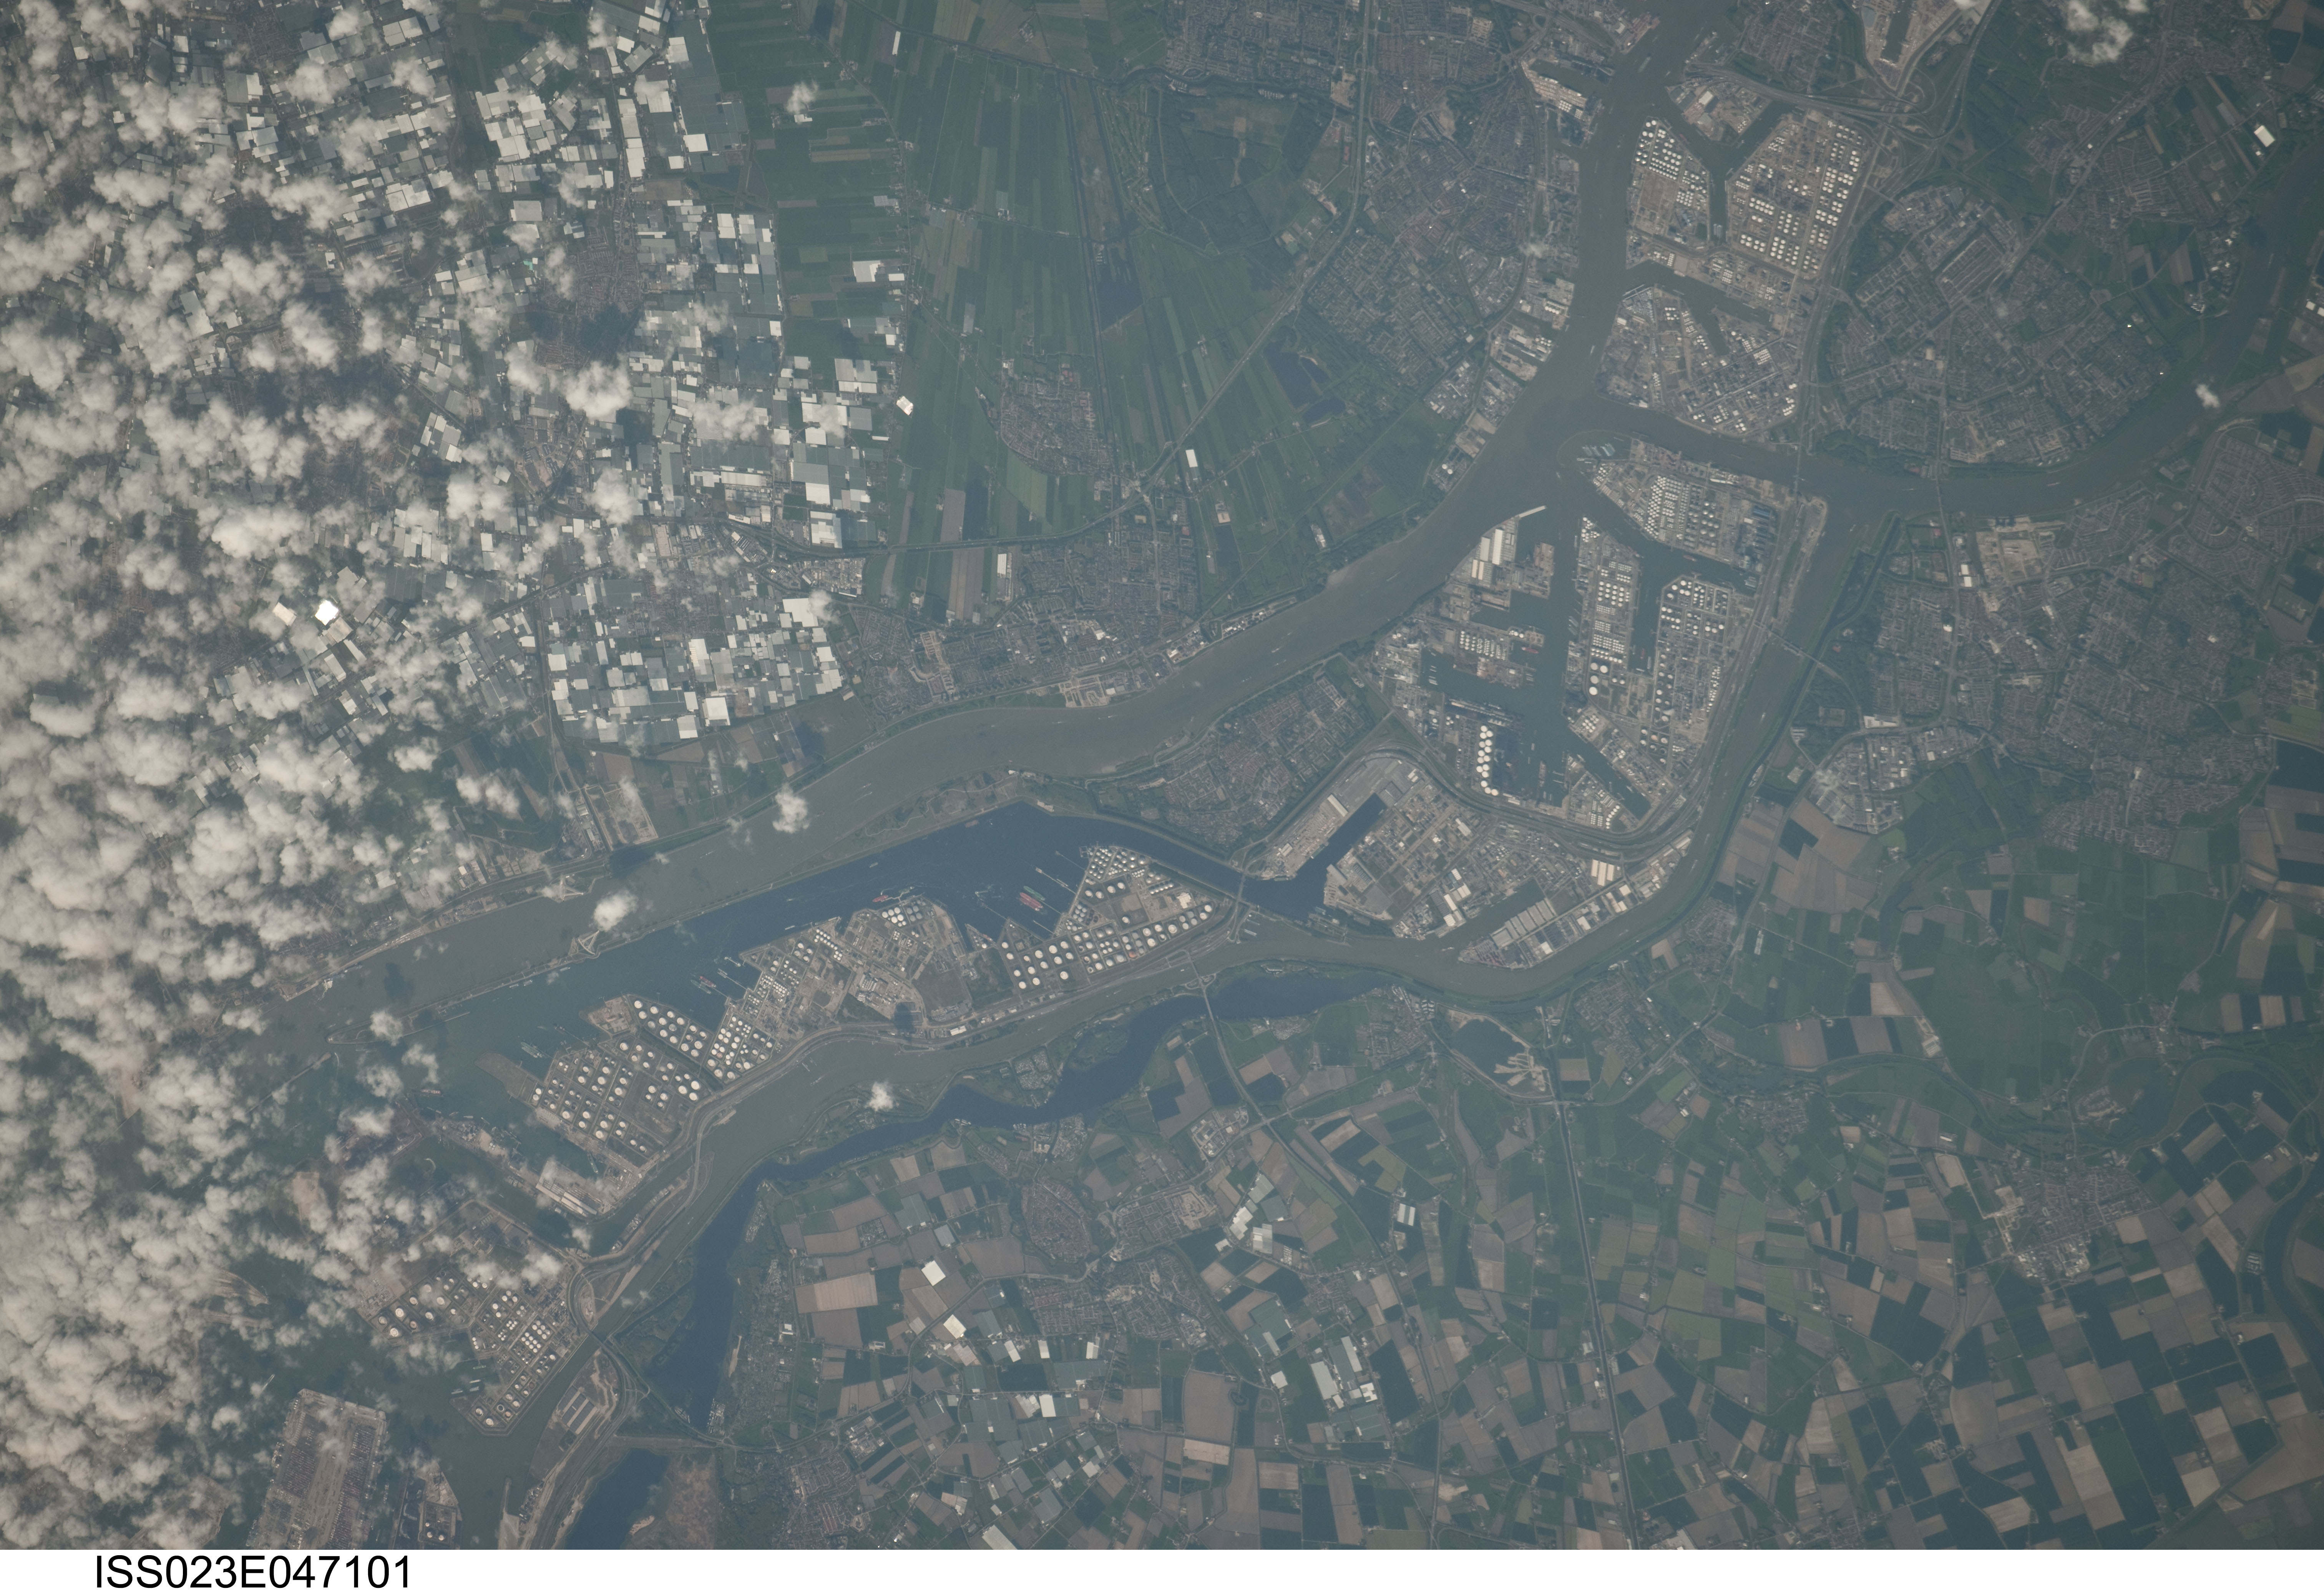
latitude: 51.9
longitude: 4.2
